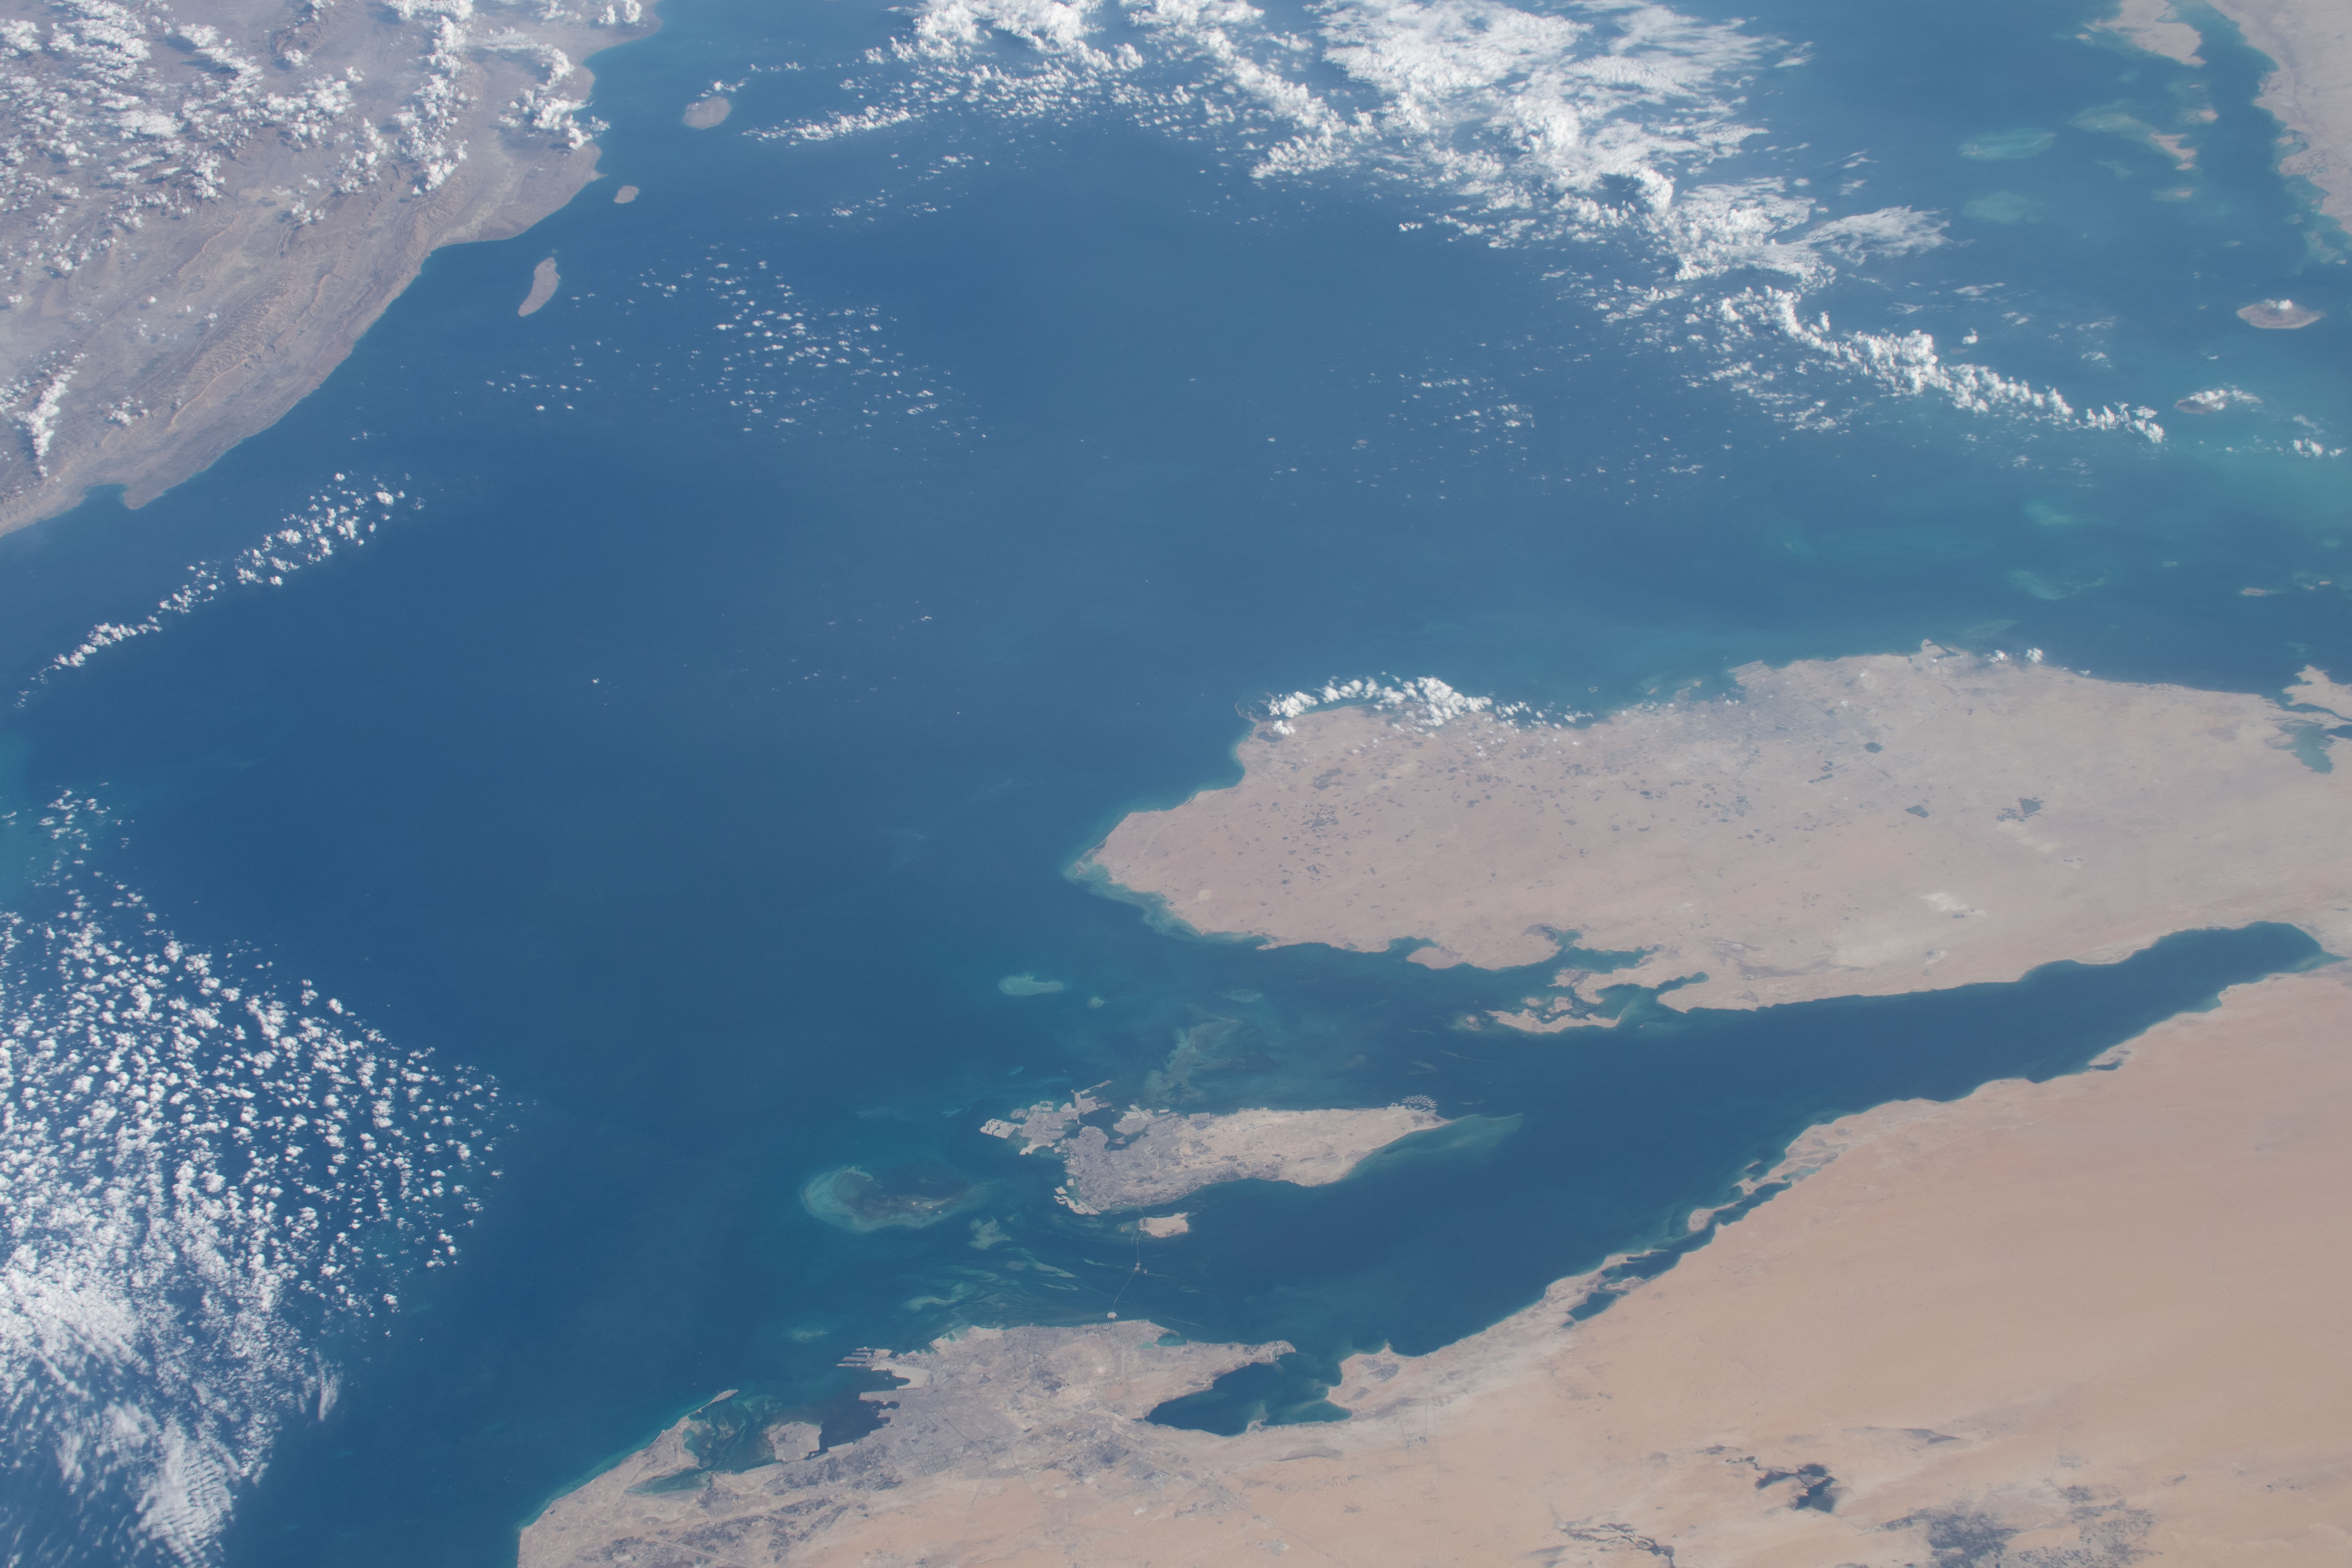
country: QATAR
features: QATAR, BAHRAIN, PERSIAN GULF
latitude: 26.0
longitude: 51.5
